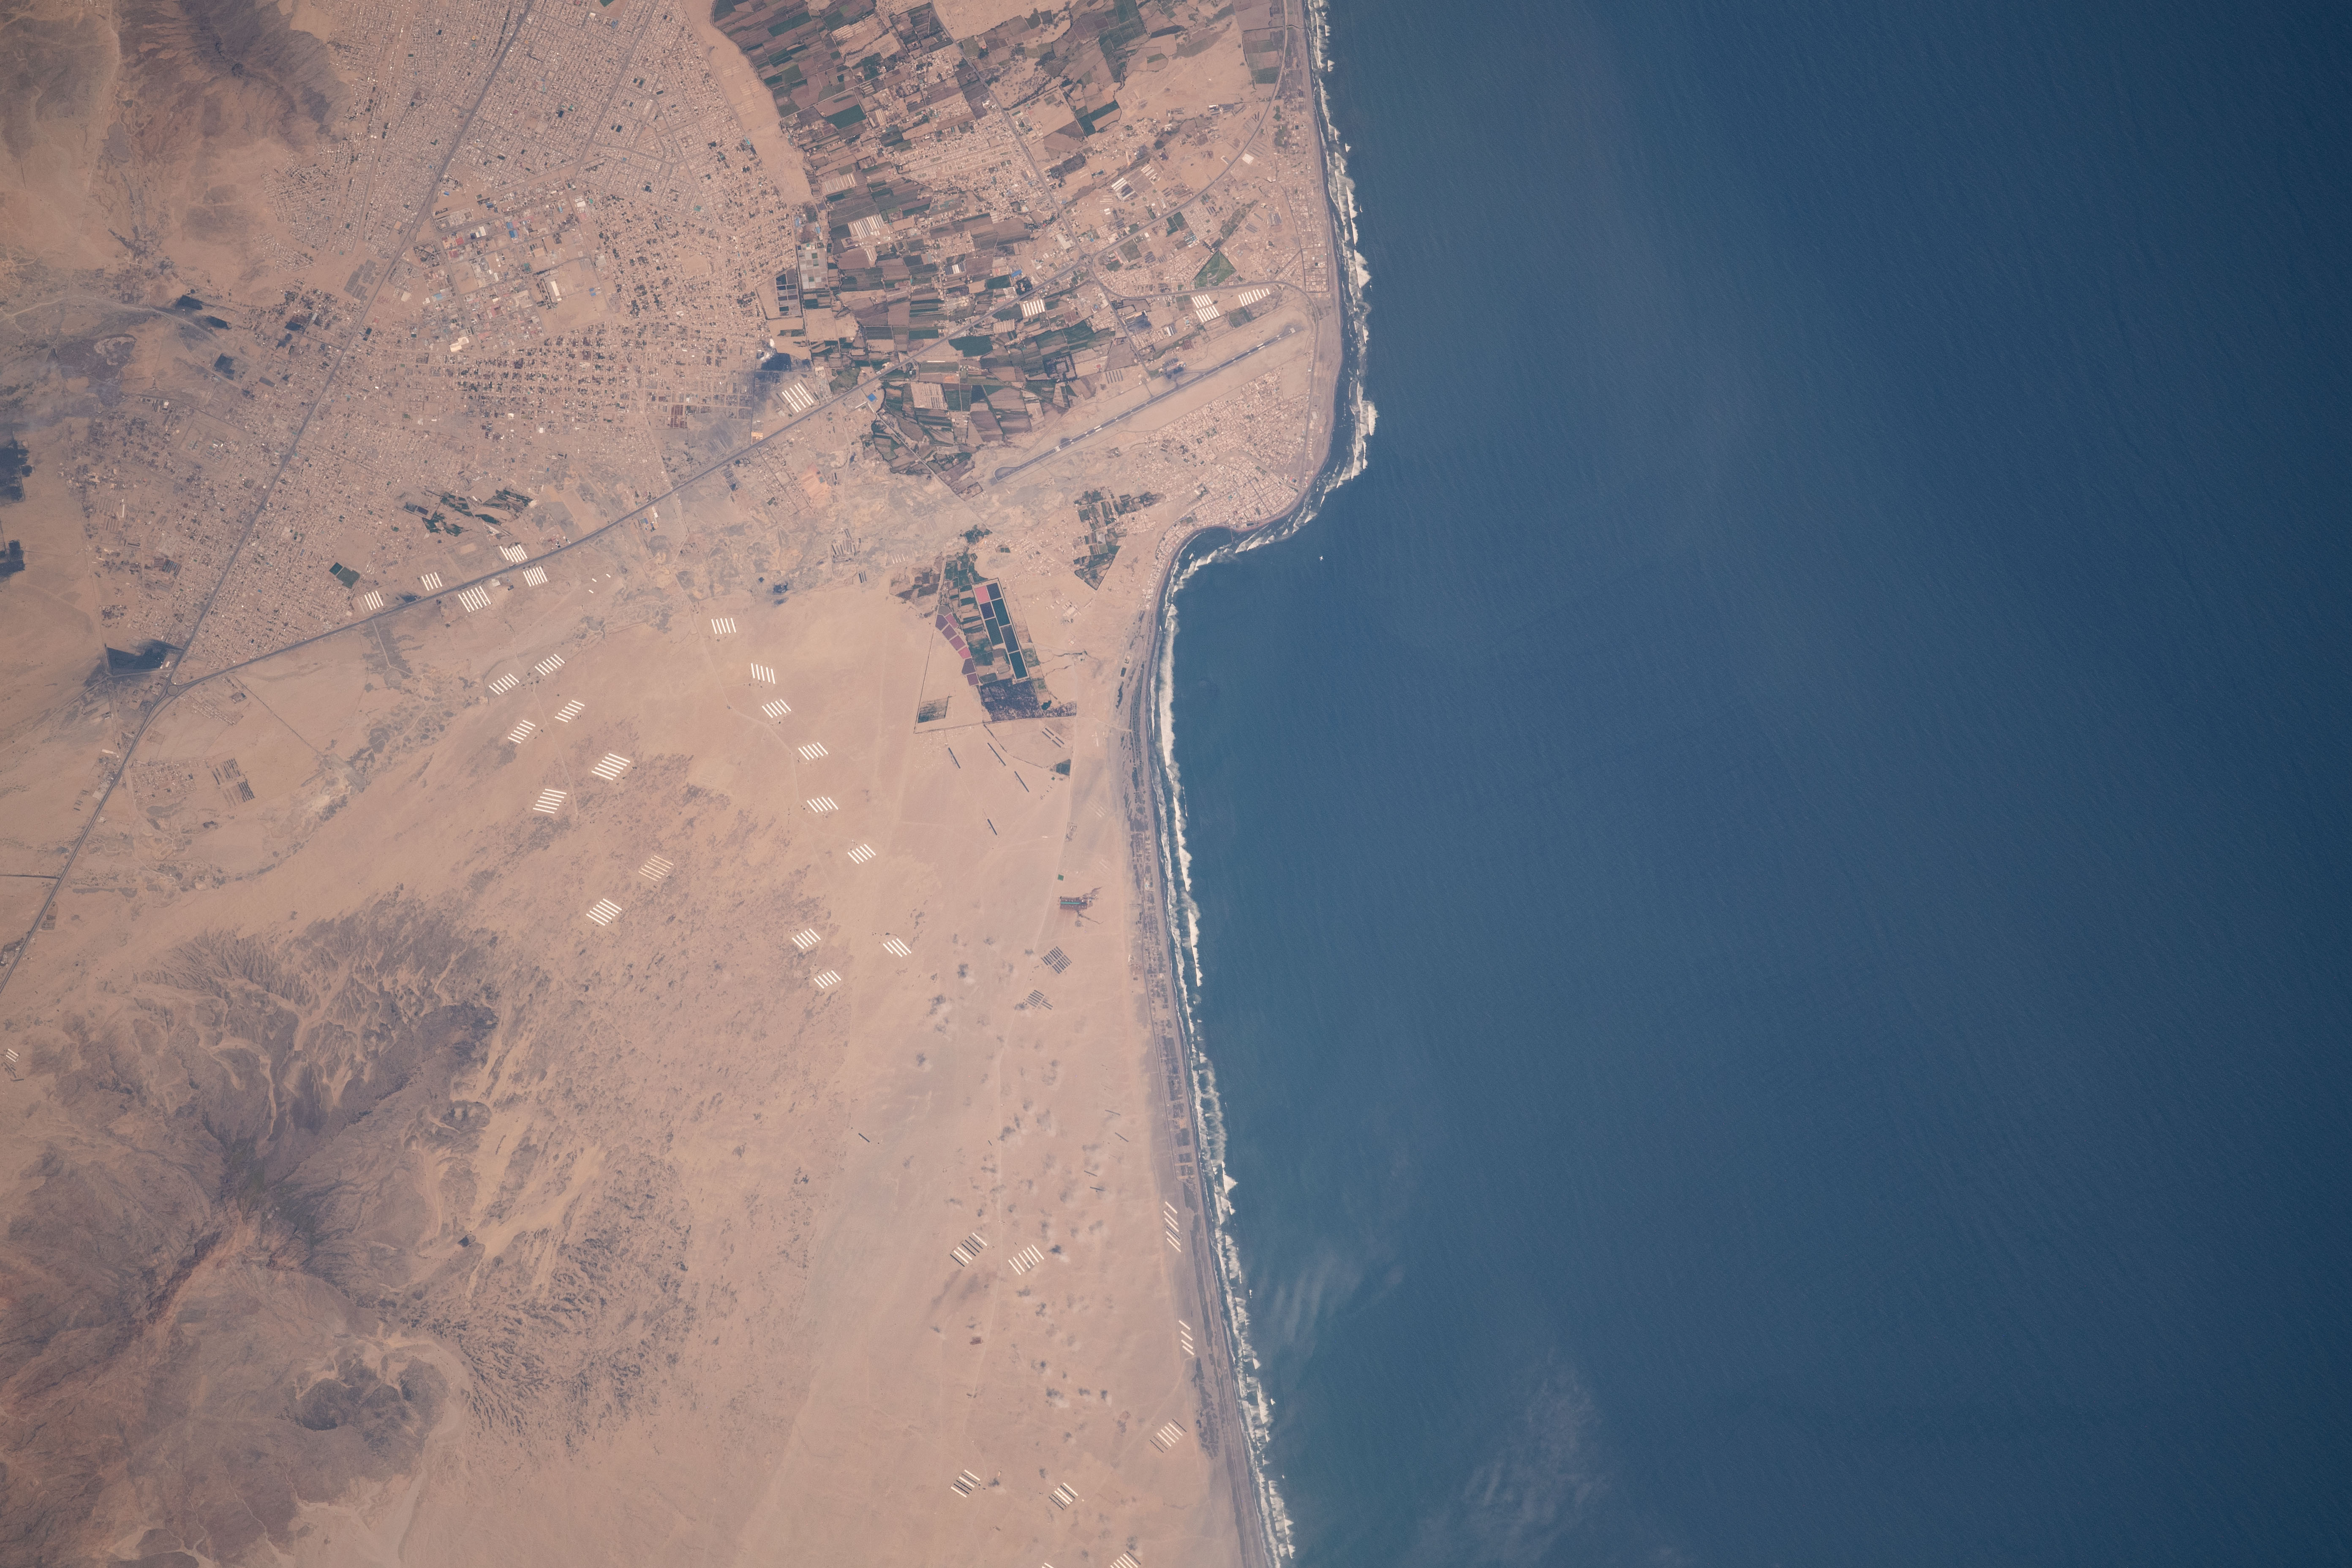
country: PERU
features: COASTLINE
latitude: -8.1
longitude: -79.1
